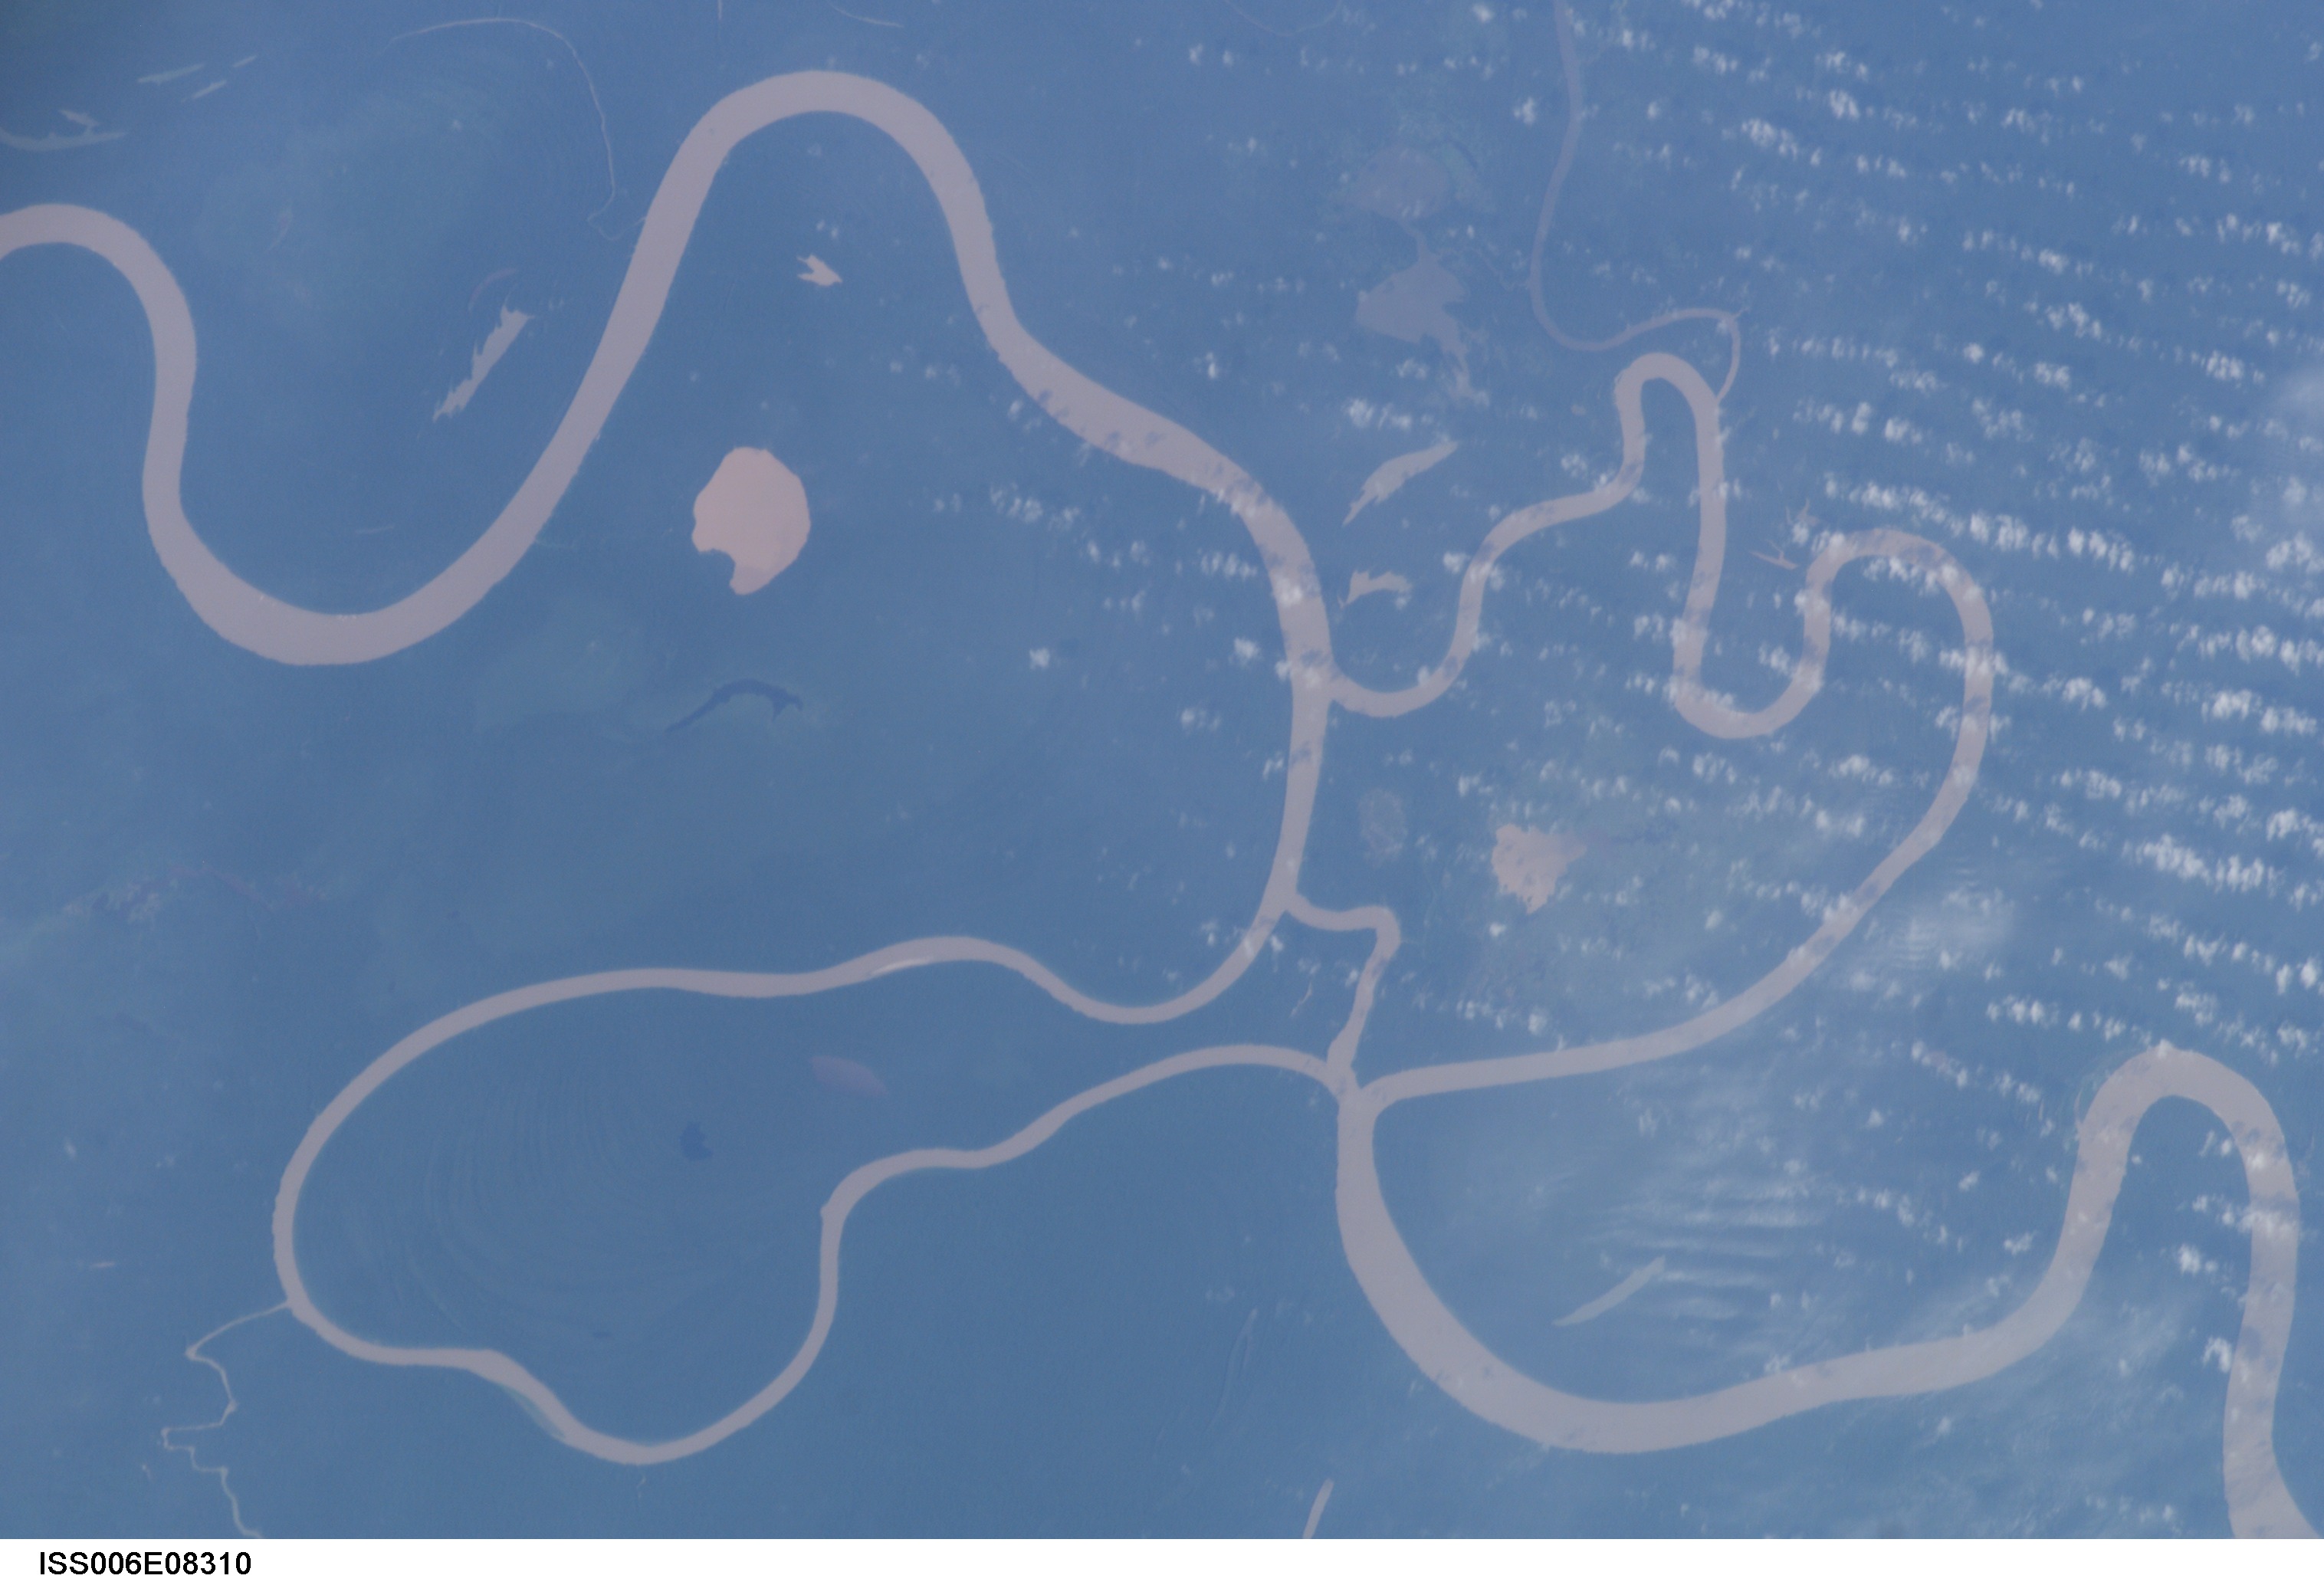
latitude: -5.0
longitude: -63.0
